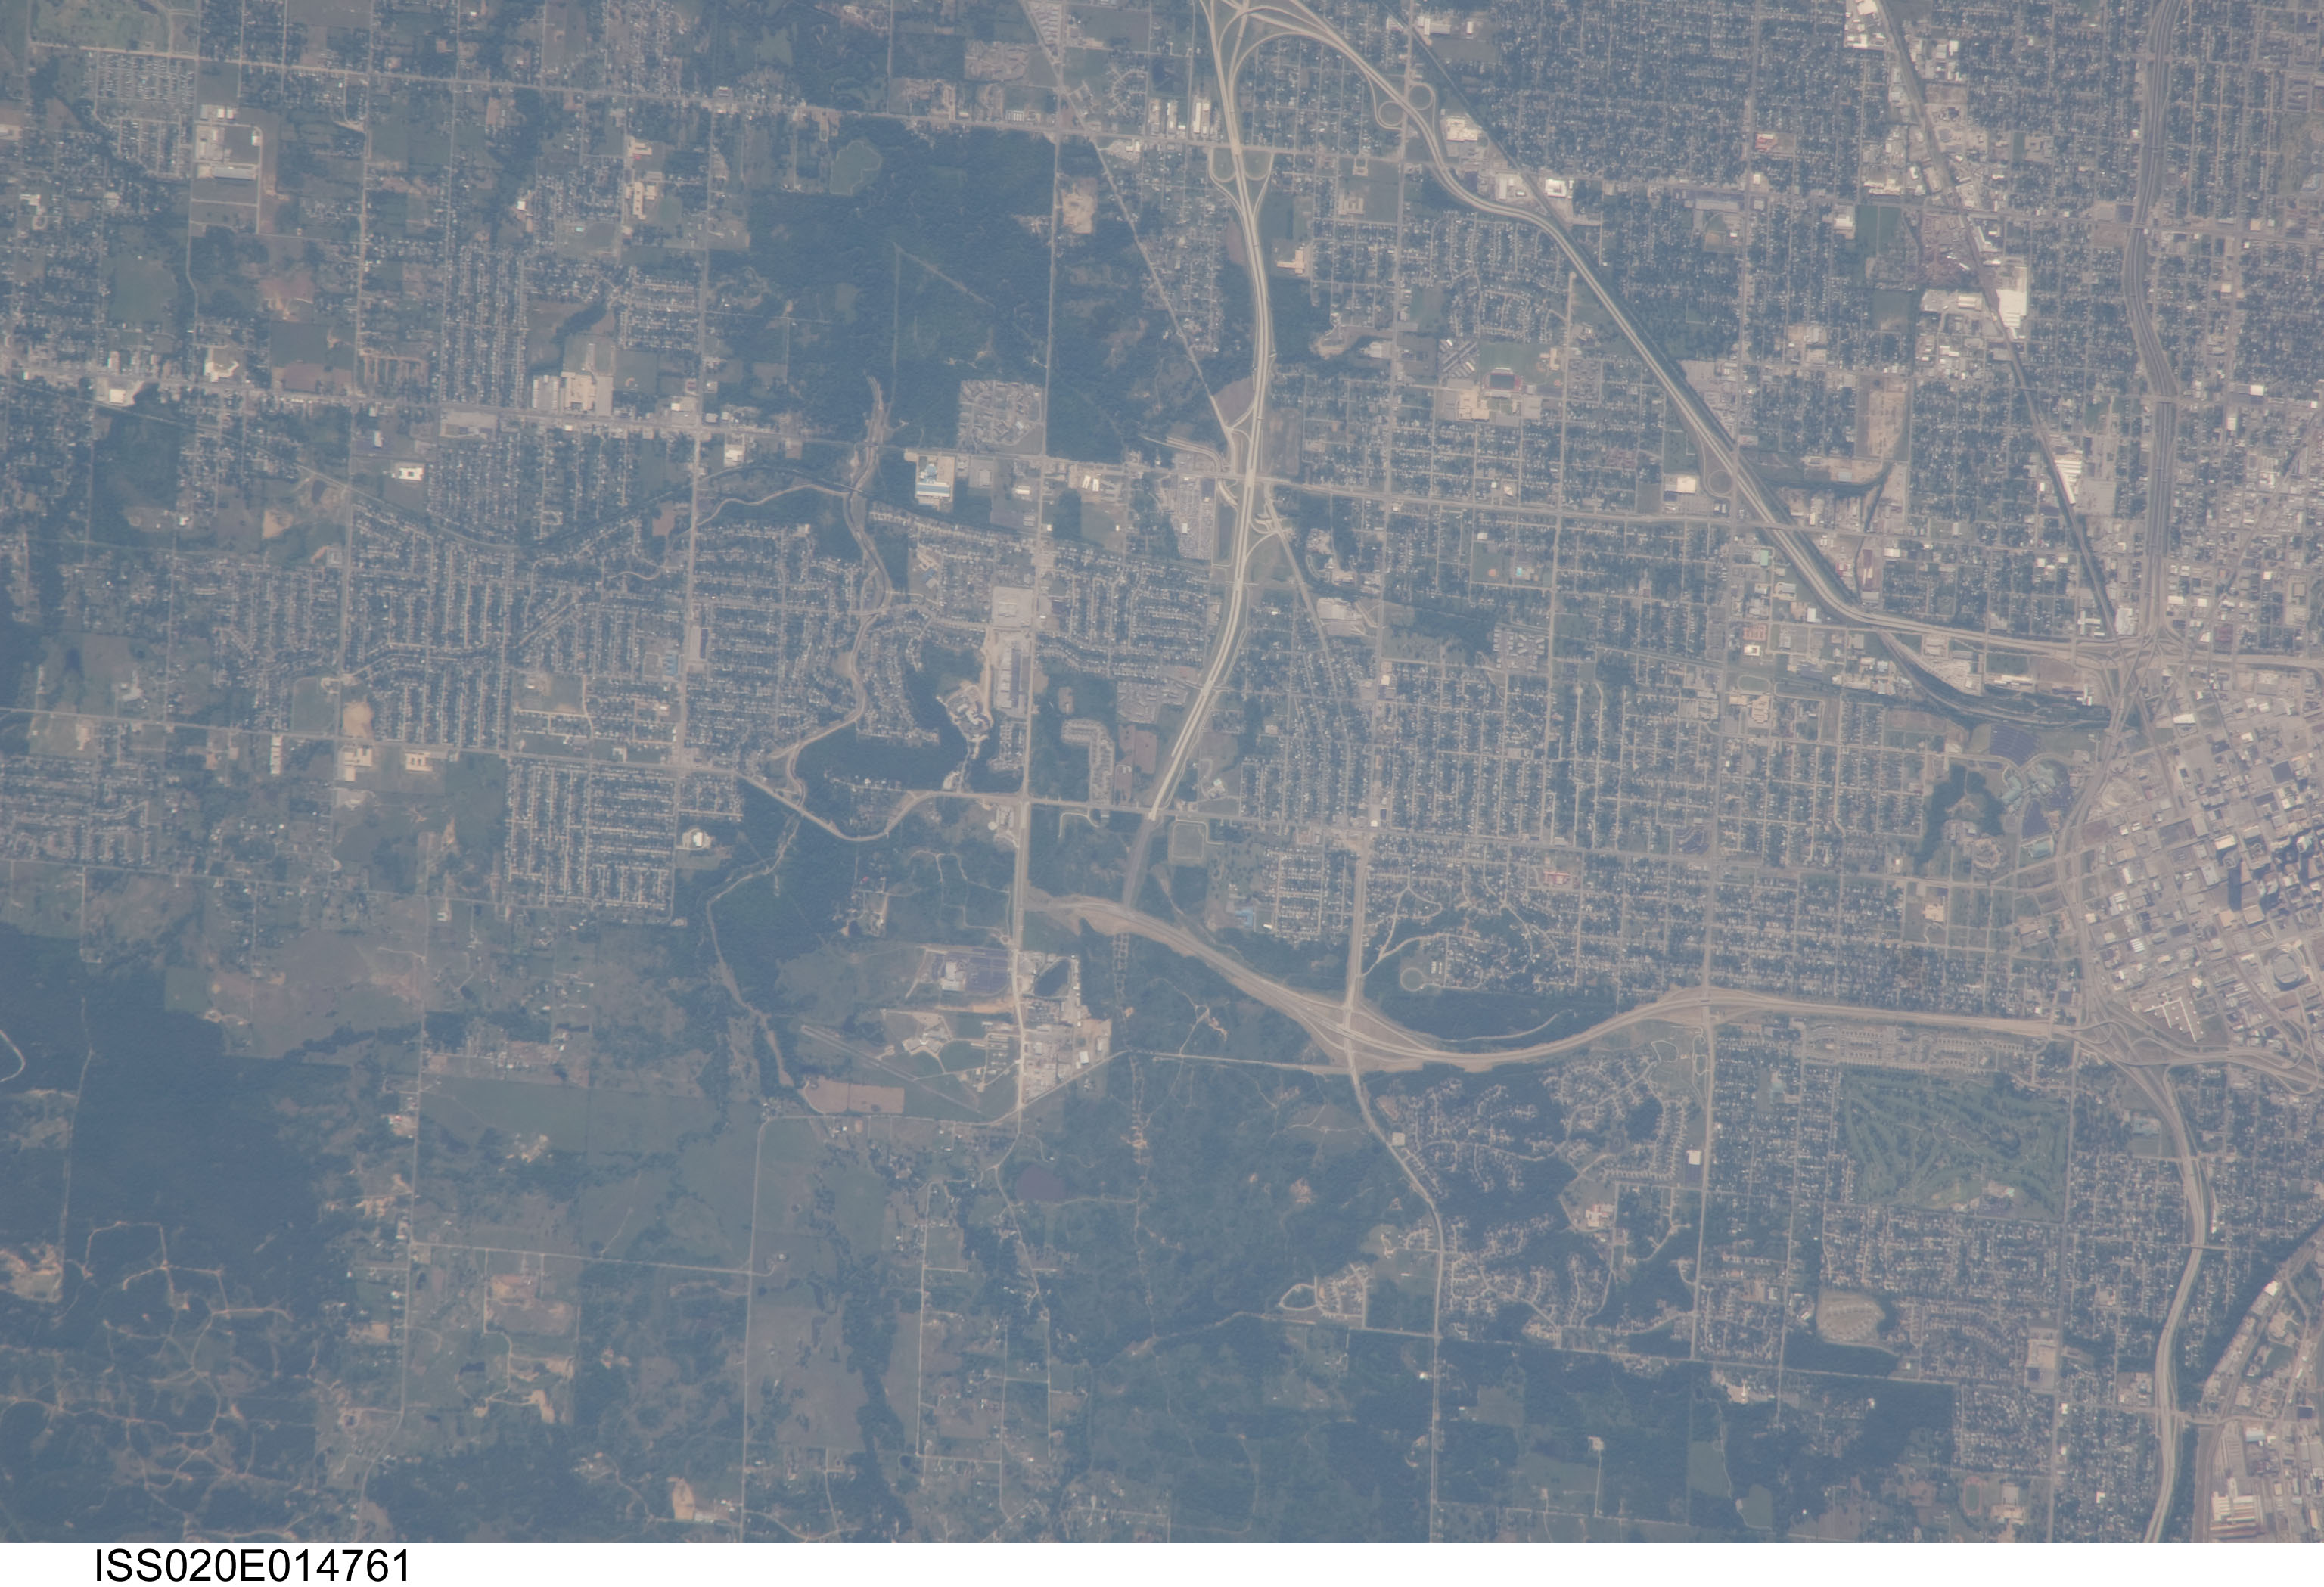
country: USA-OKLAHOMA
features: COMANCHE PARK,GILCREASE EXPRESSWAY,BOOKER T. WASHINGTON HIGH SCHOOL,RESERVOIR HILL,OKLAHOMA,TULSA,L L TISDALE PARKWAY,TULSA OK,CHEROKEE EXPRESSWAY
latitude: 36.2
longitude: -96.0
